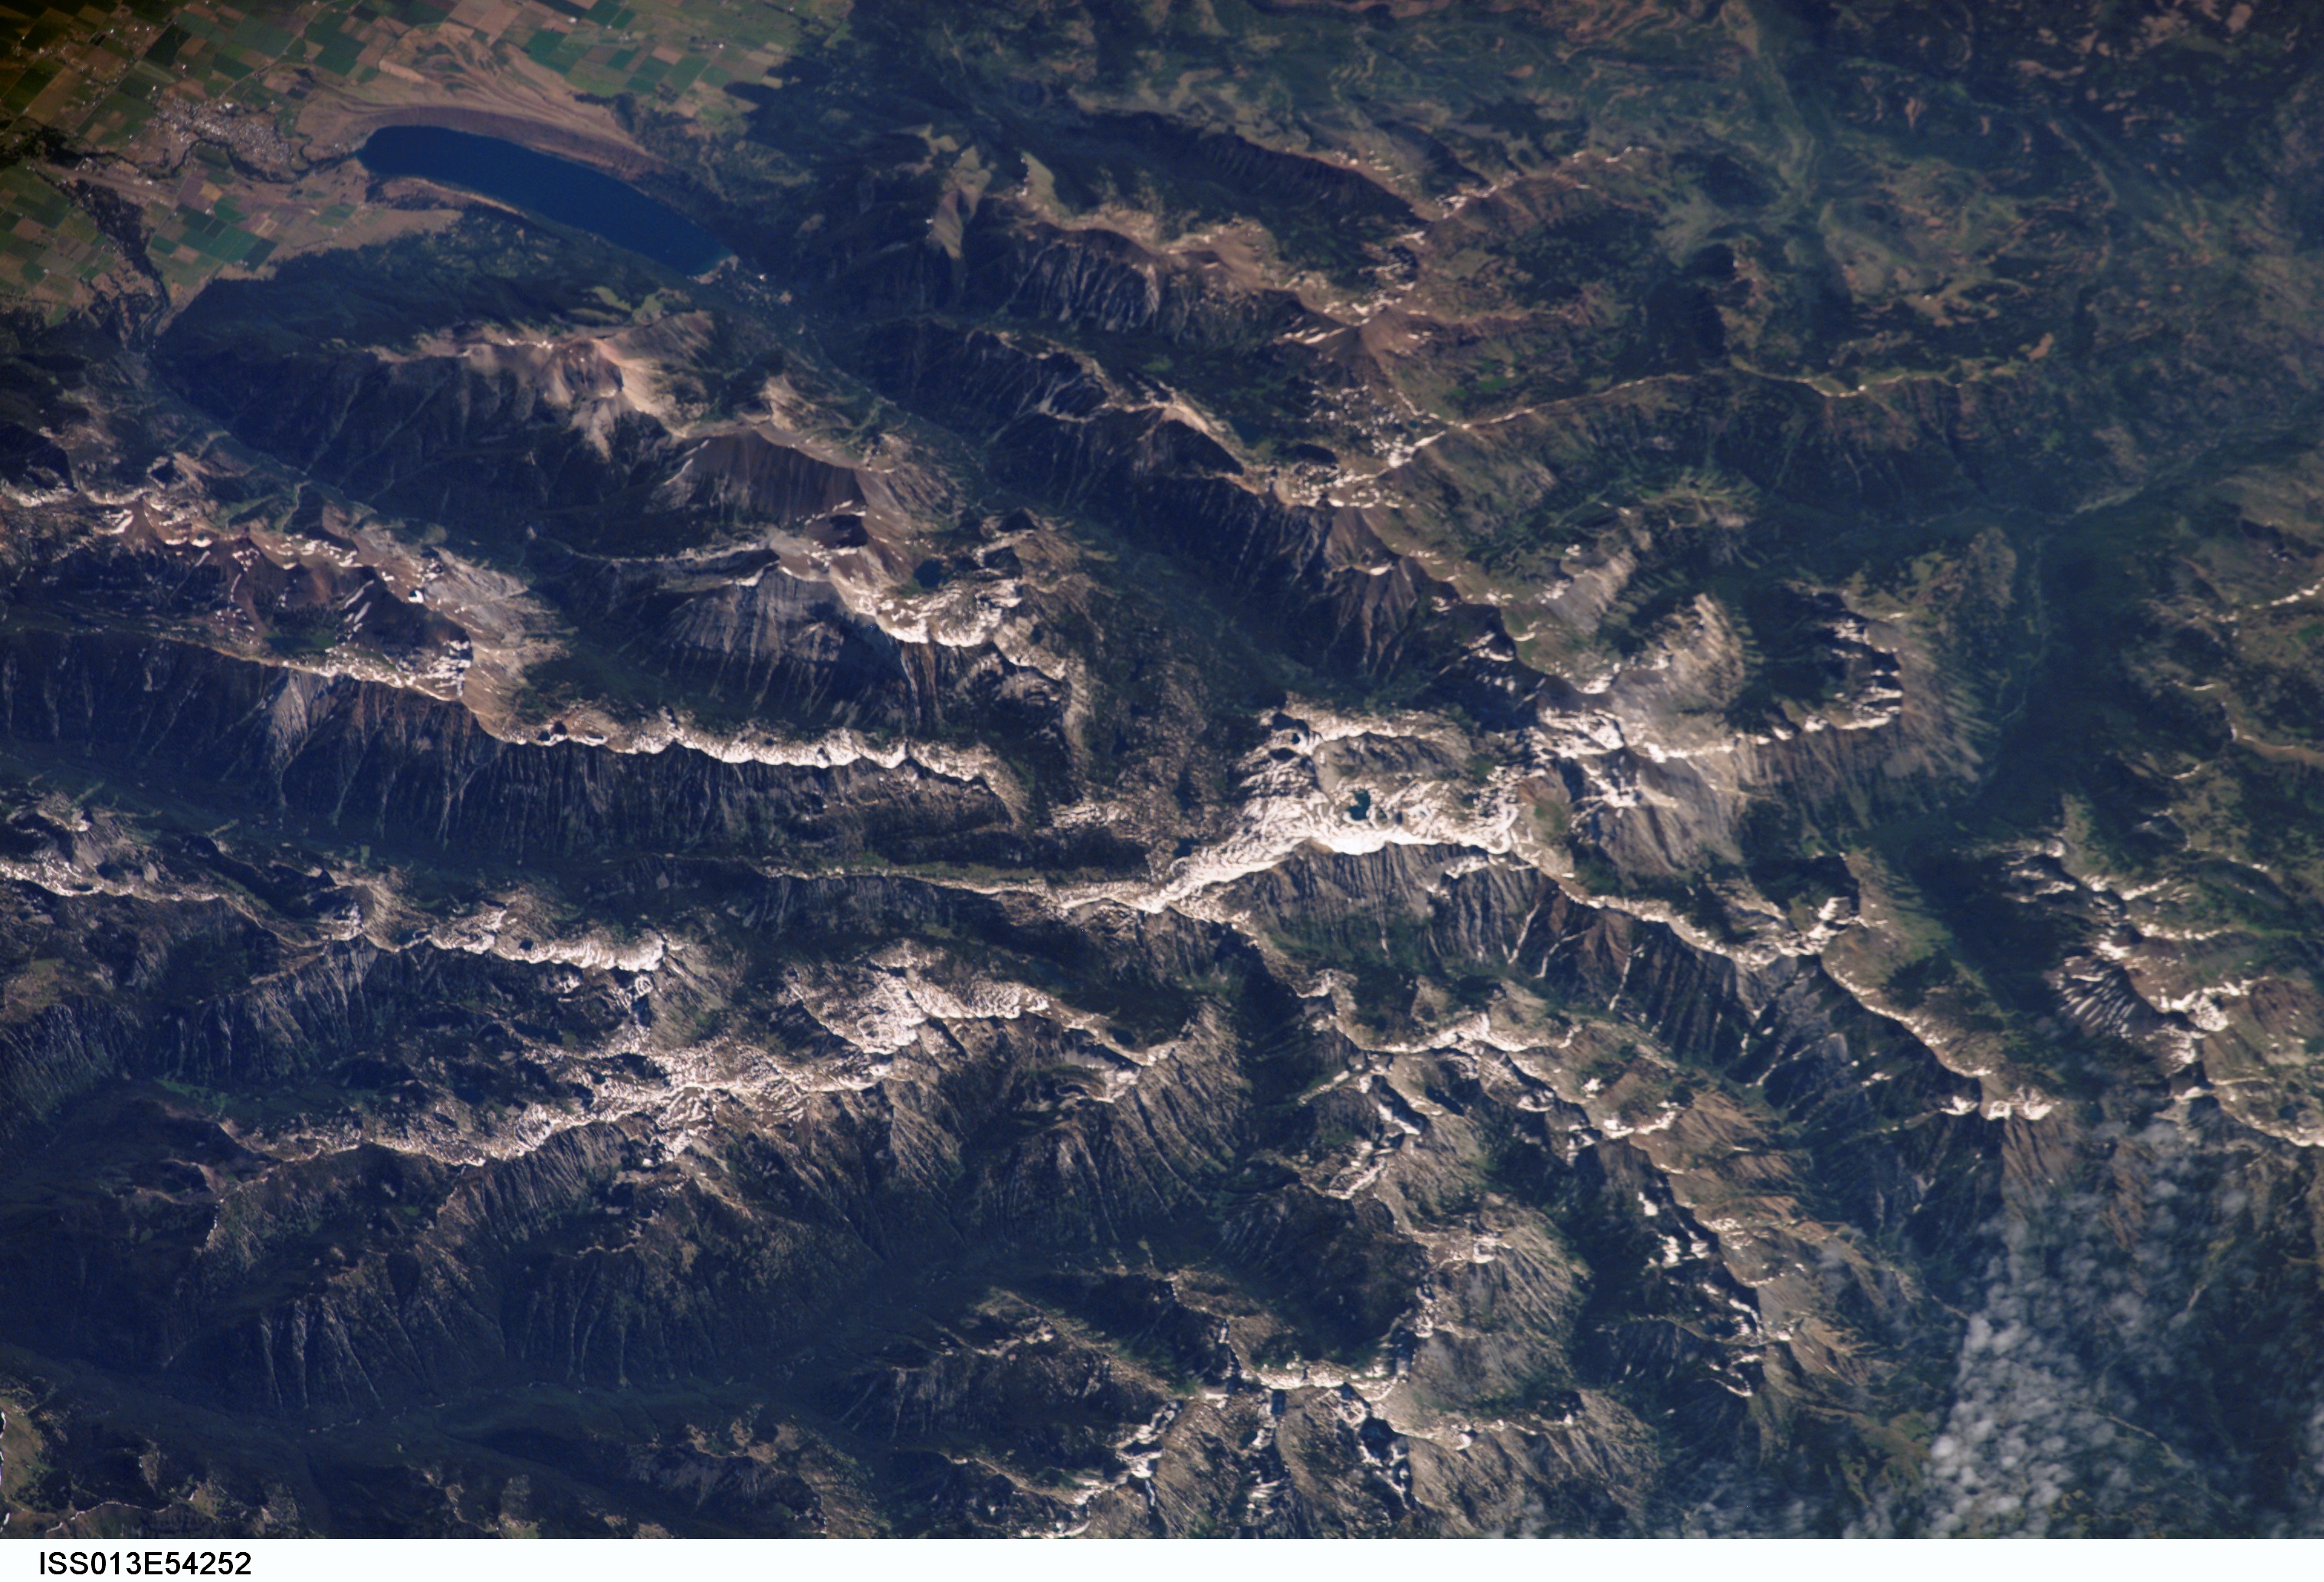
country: USA-OREGON
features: WALLOWA MTS., WALLOWA LAKE
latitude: 45.2
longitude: -117.2
